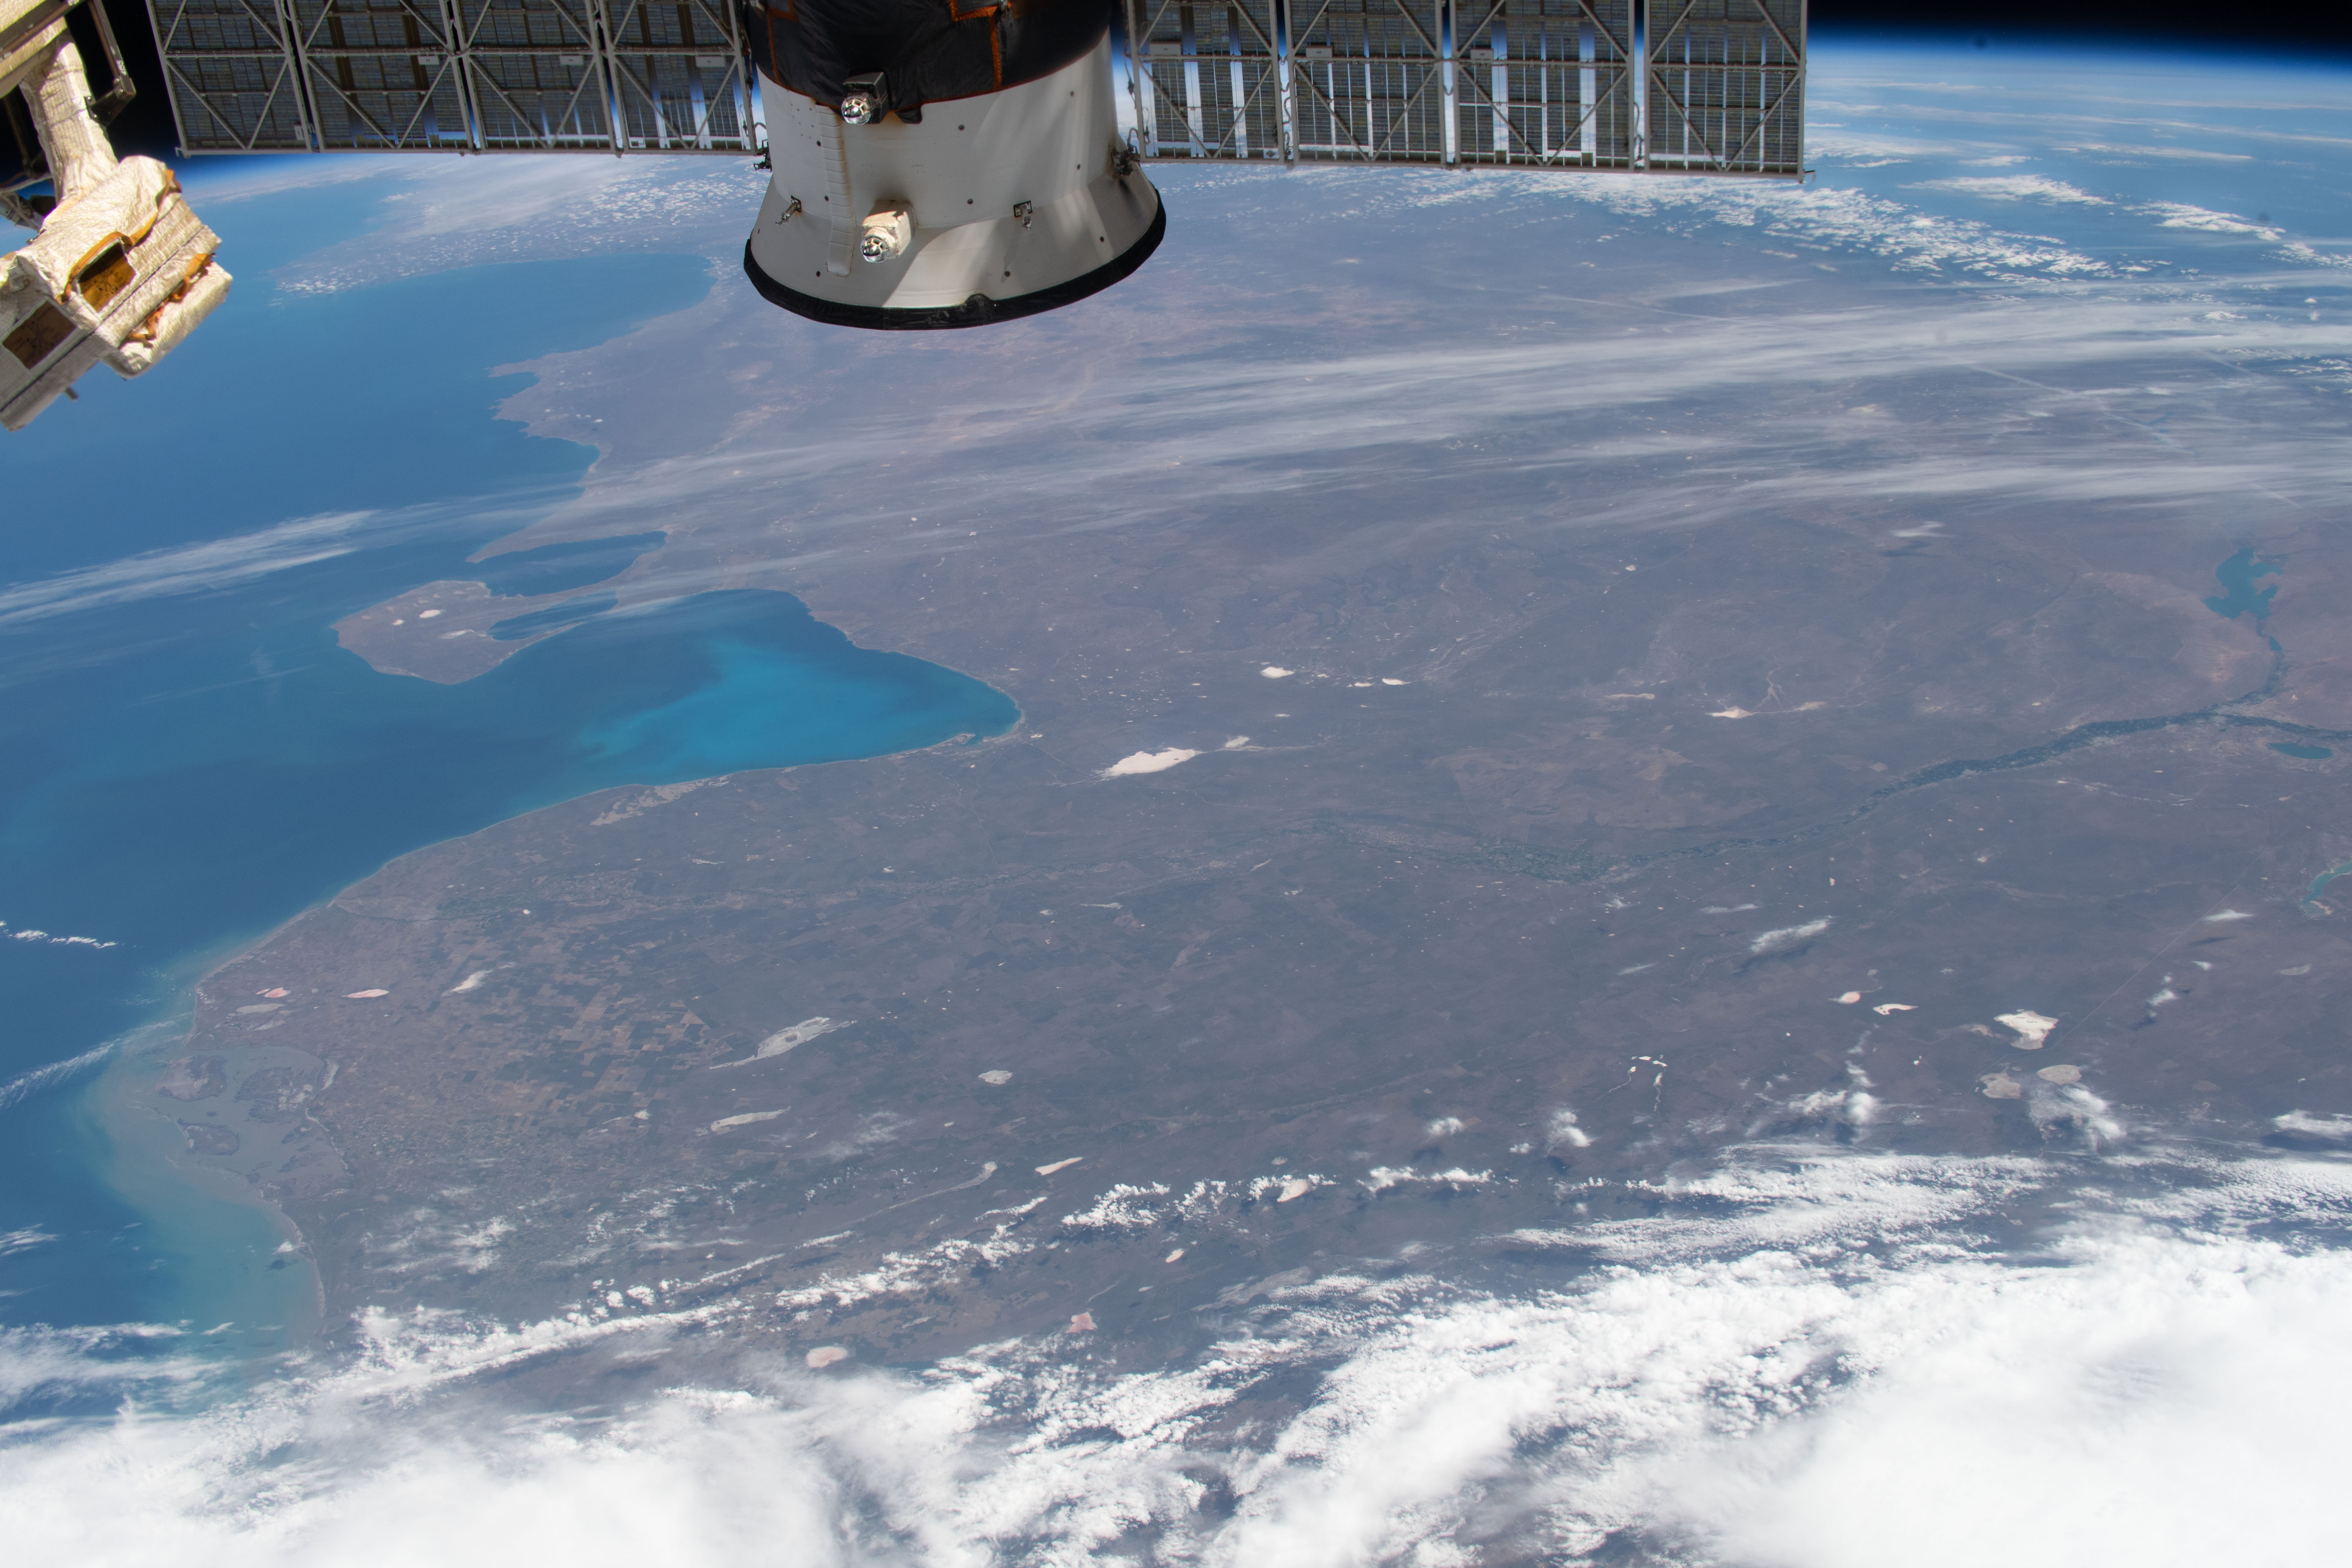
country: ARGENTINA
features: GOLFO SAN MATIAS, GOLFO SAN JORGE, ARGENTINA
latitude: -40.0
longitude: -66.0
